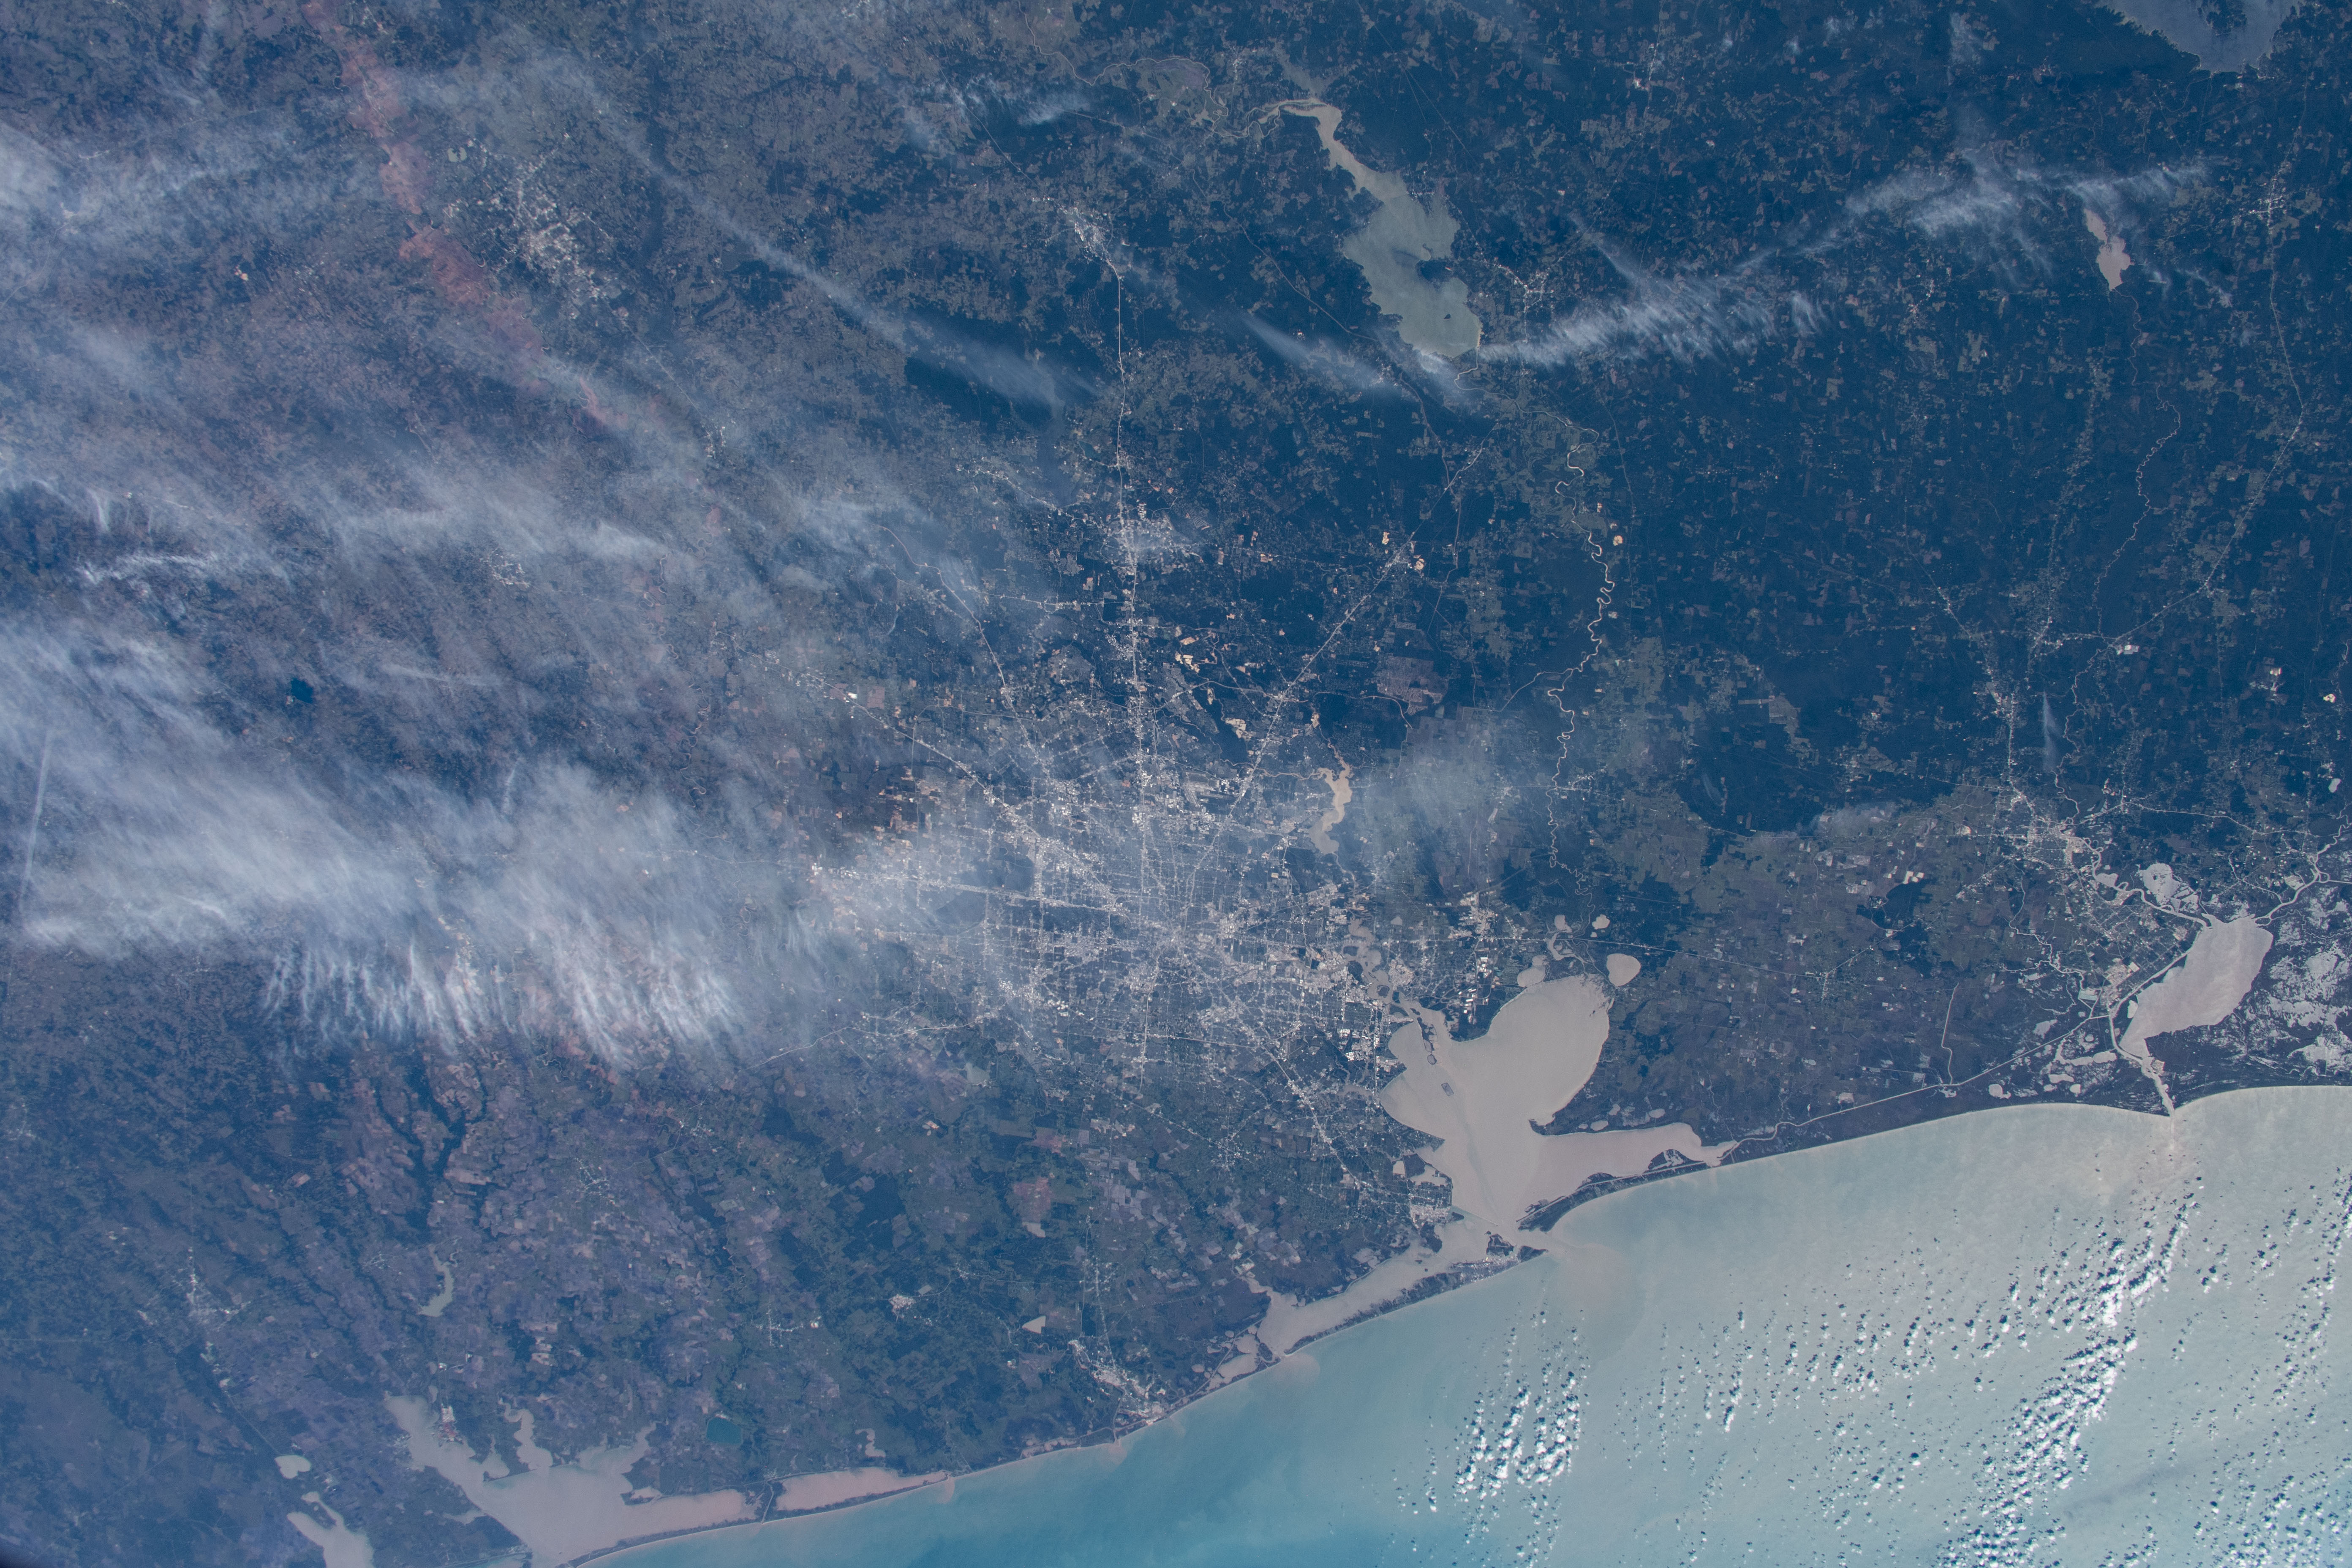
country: USA-TEXAS
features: HOUSTON, GALVESTON BAY, GALVESTON ISLAND
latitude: 30.0
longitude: -95.5
